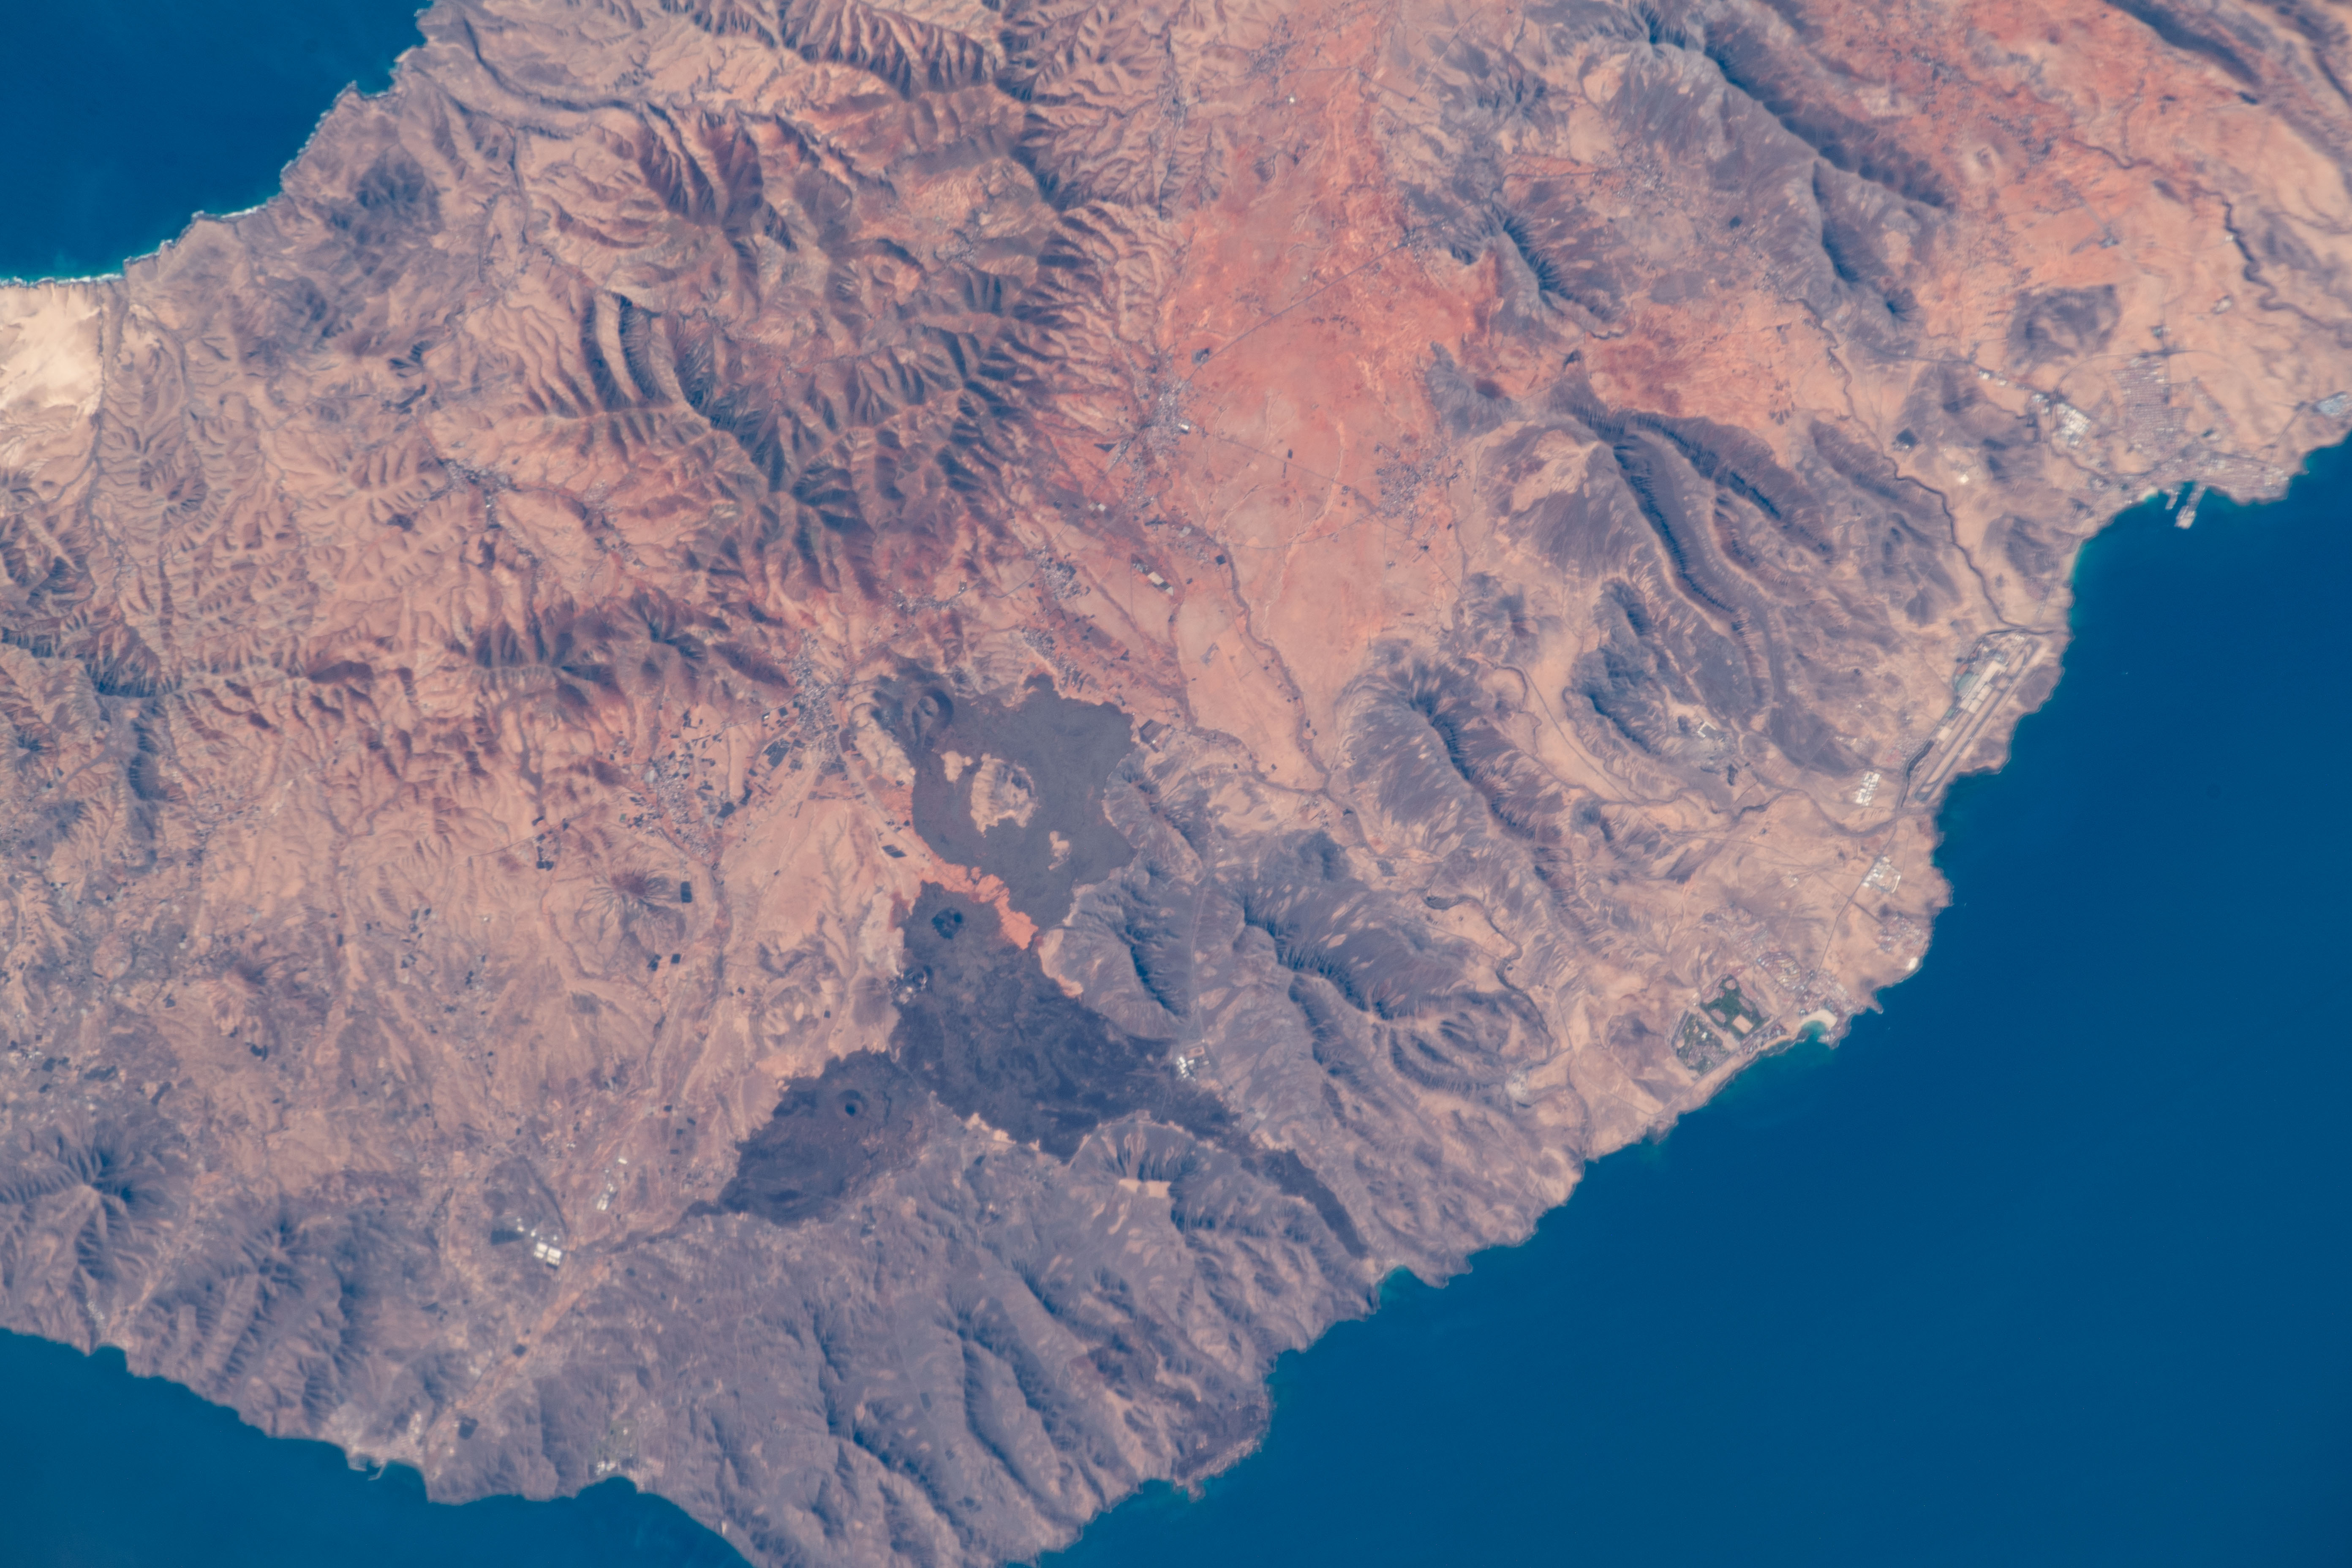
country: CANARY ISLANDS
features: MAJADA BLANCA, FUERTEVENTURA
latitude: 28.4
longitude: -14.0
